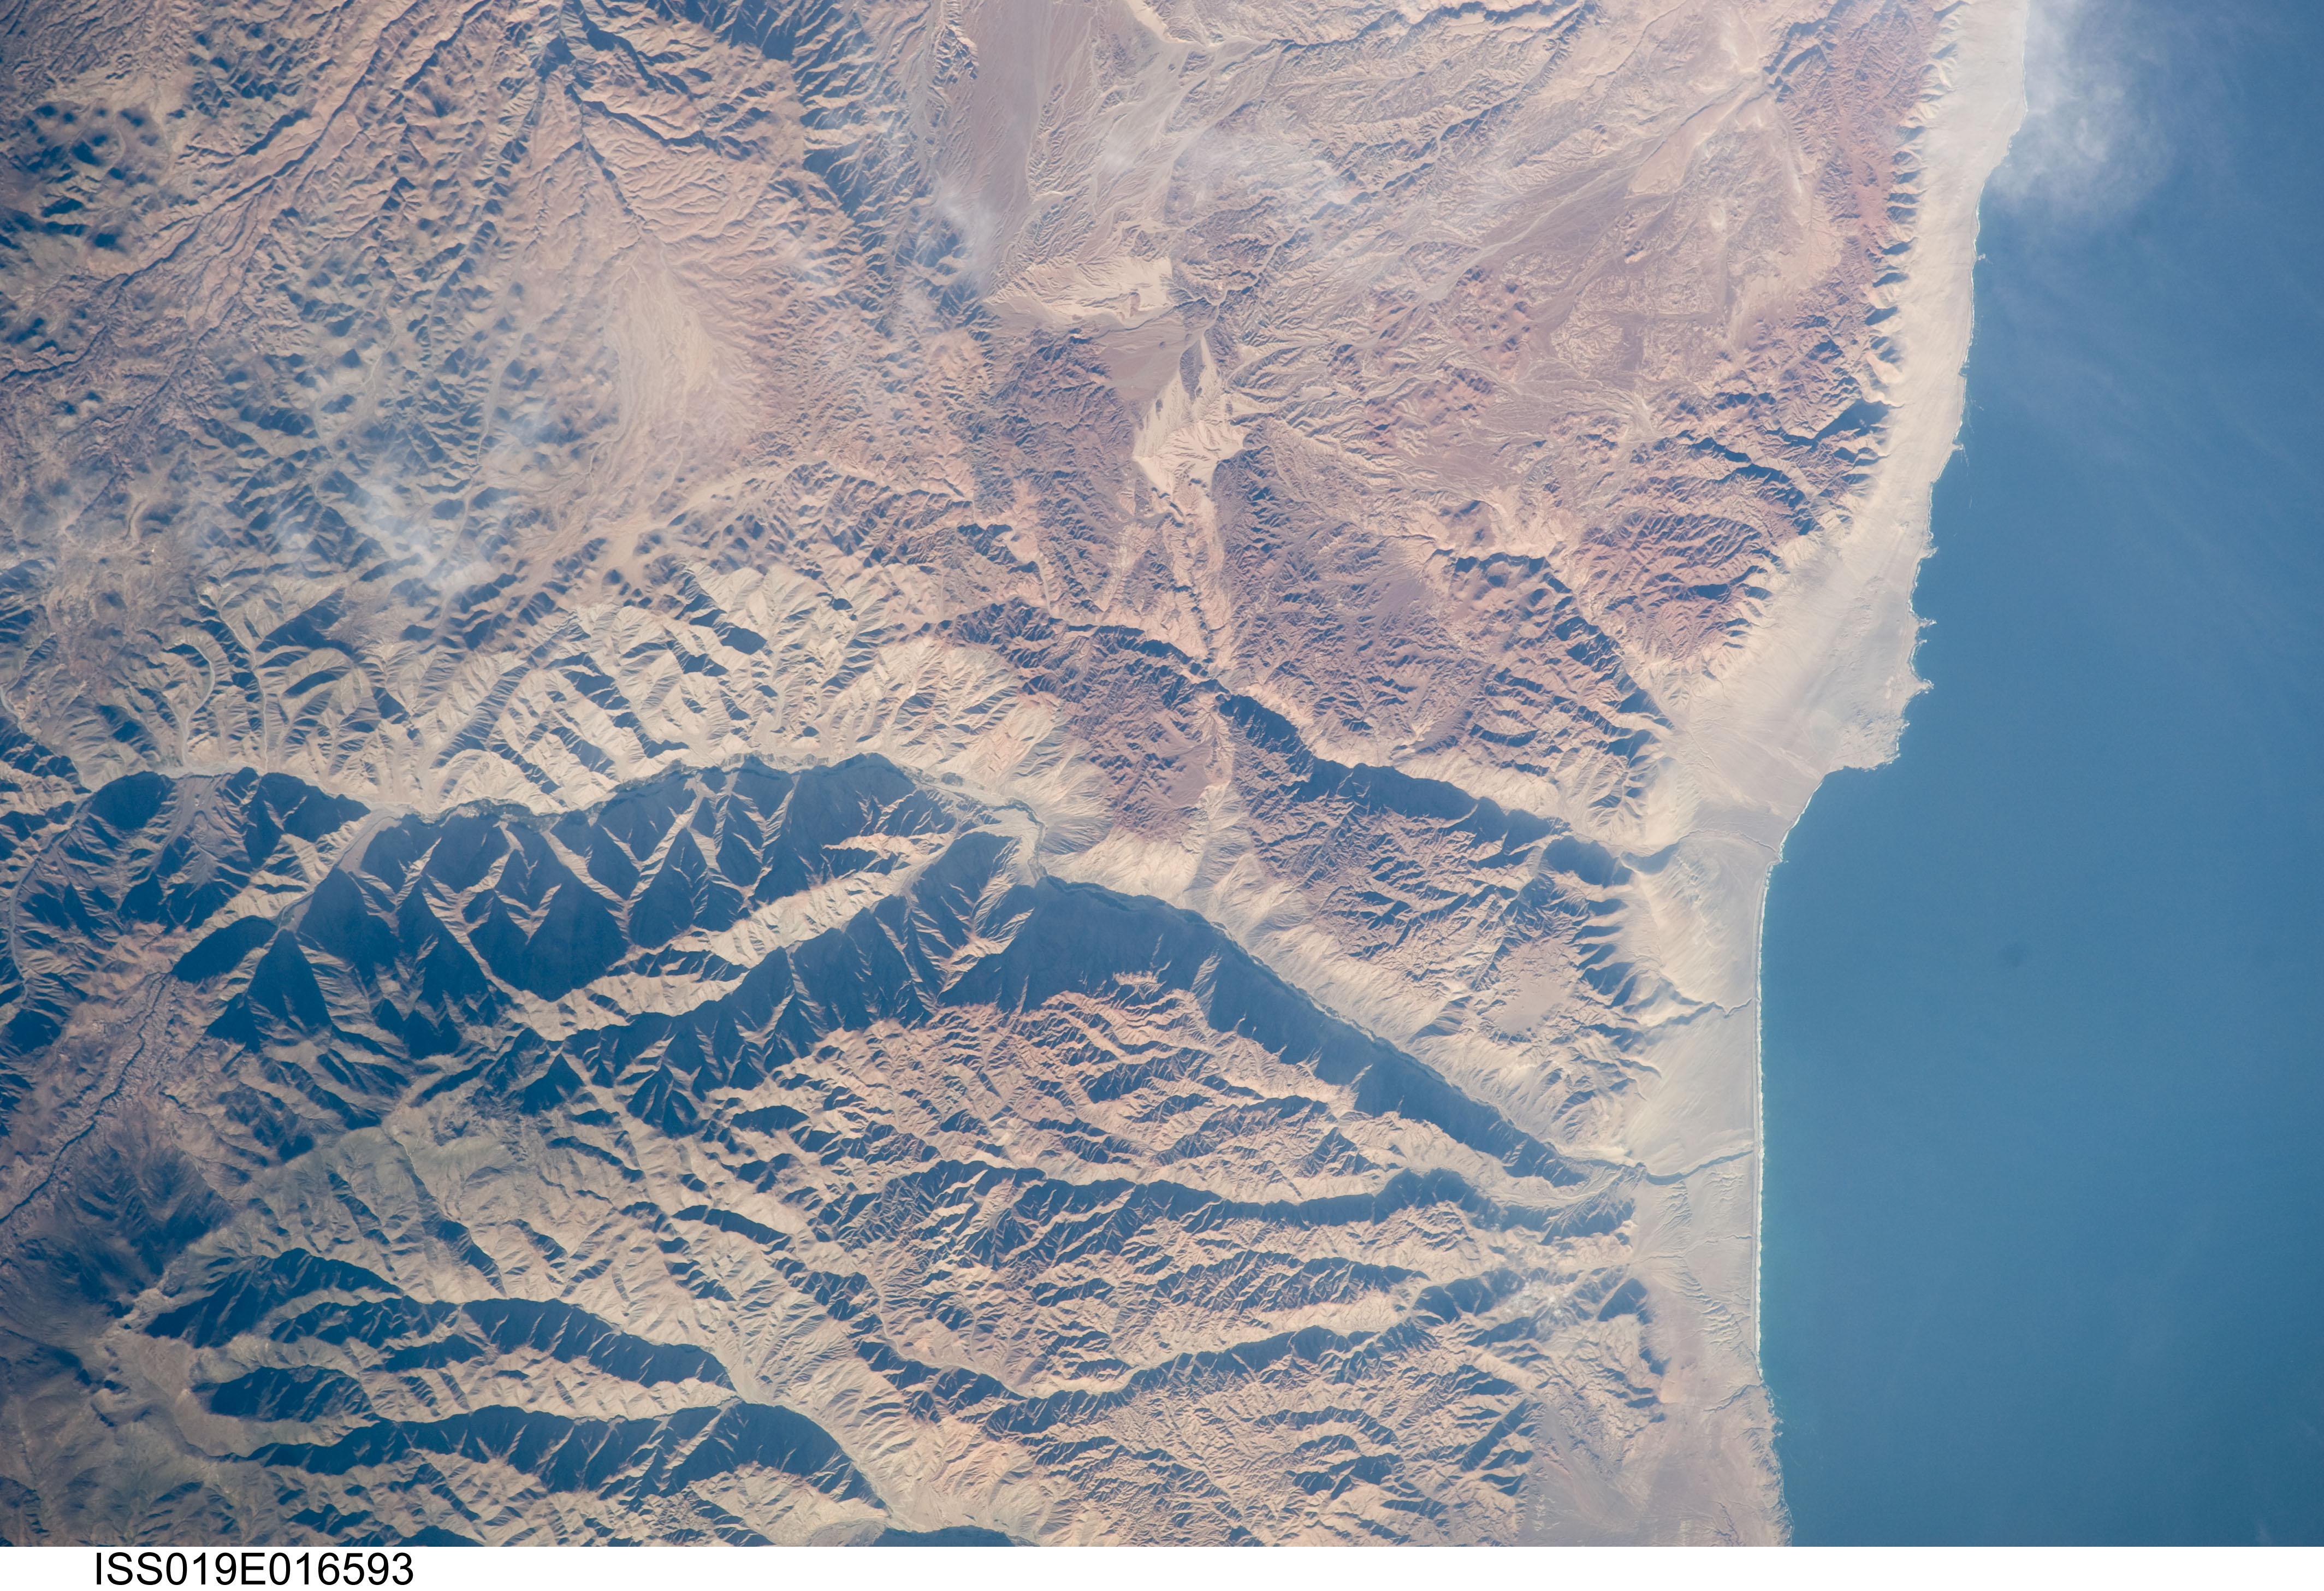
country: PERU
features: PUERTO VIEJO, COAST, R. CHAPPARA, MTS.
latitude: -15.8
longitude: -73.9
